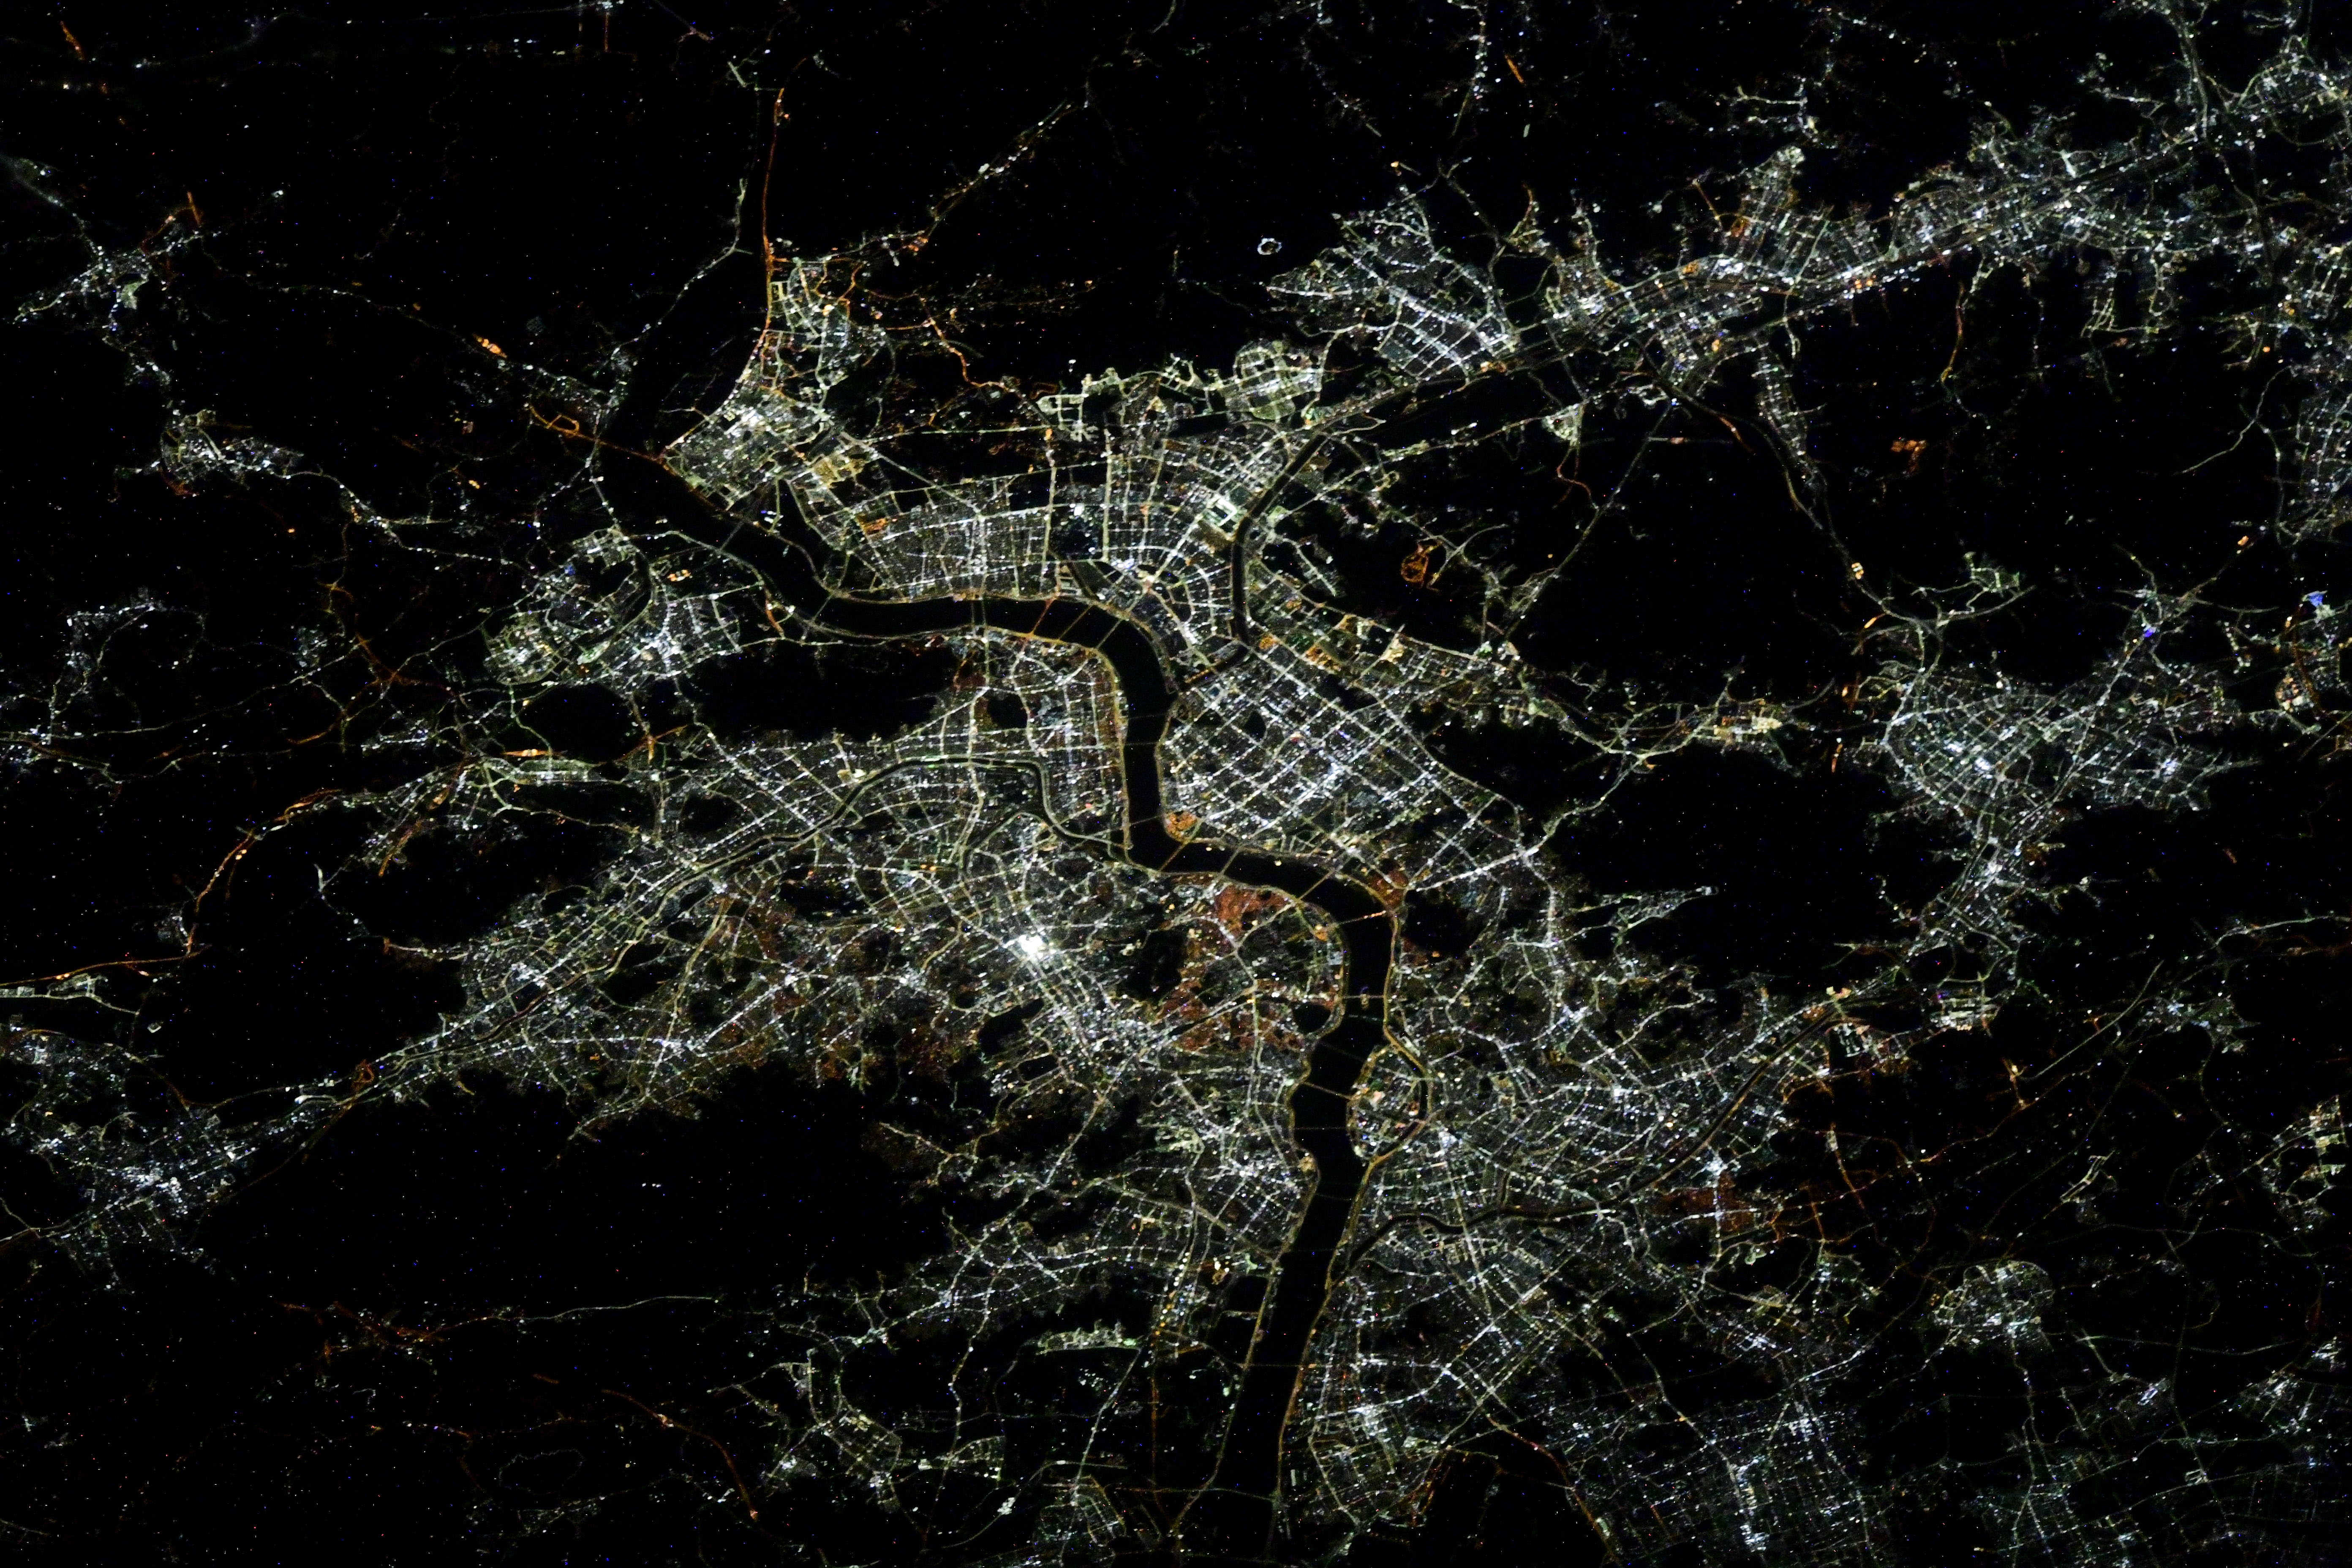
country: SOUTH KOREA
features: SEOUL AT NIGHT, CITY LIGHTS
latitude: 37.5
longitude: 127.0
